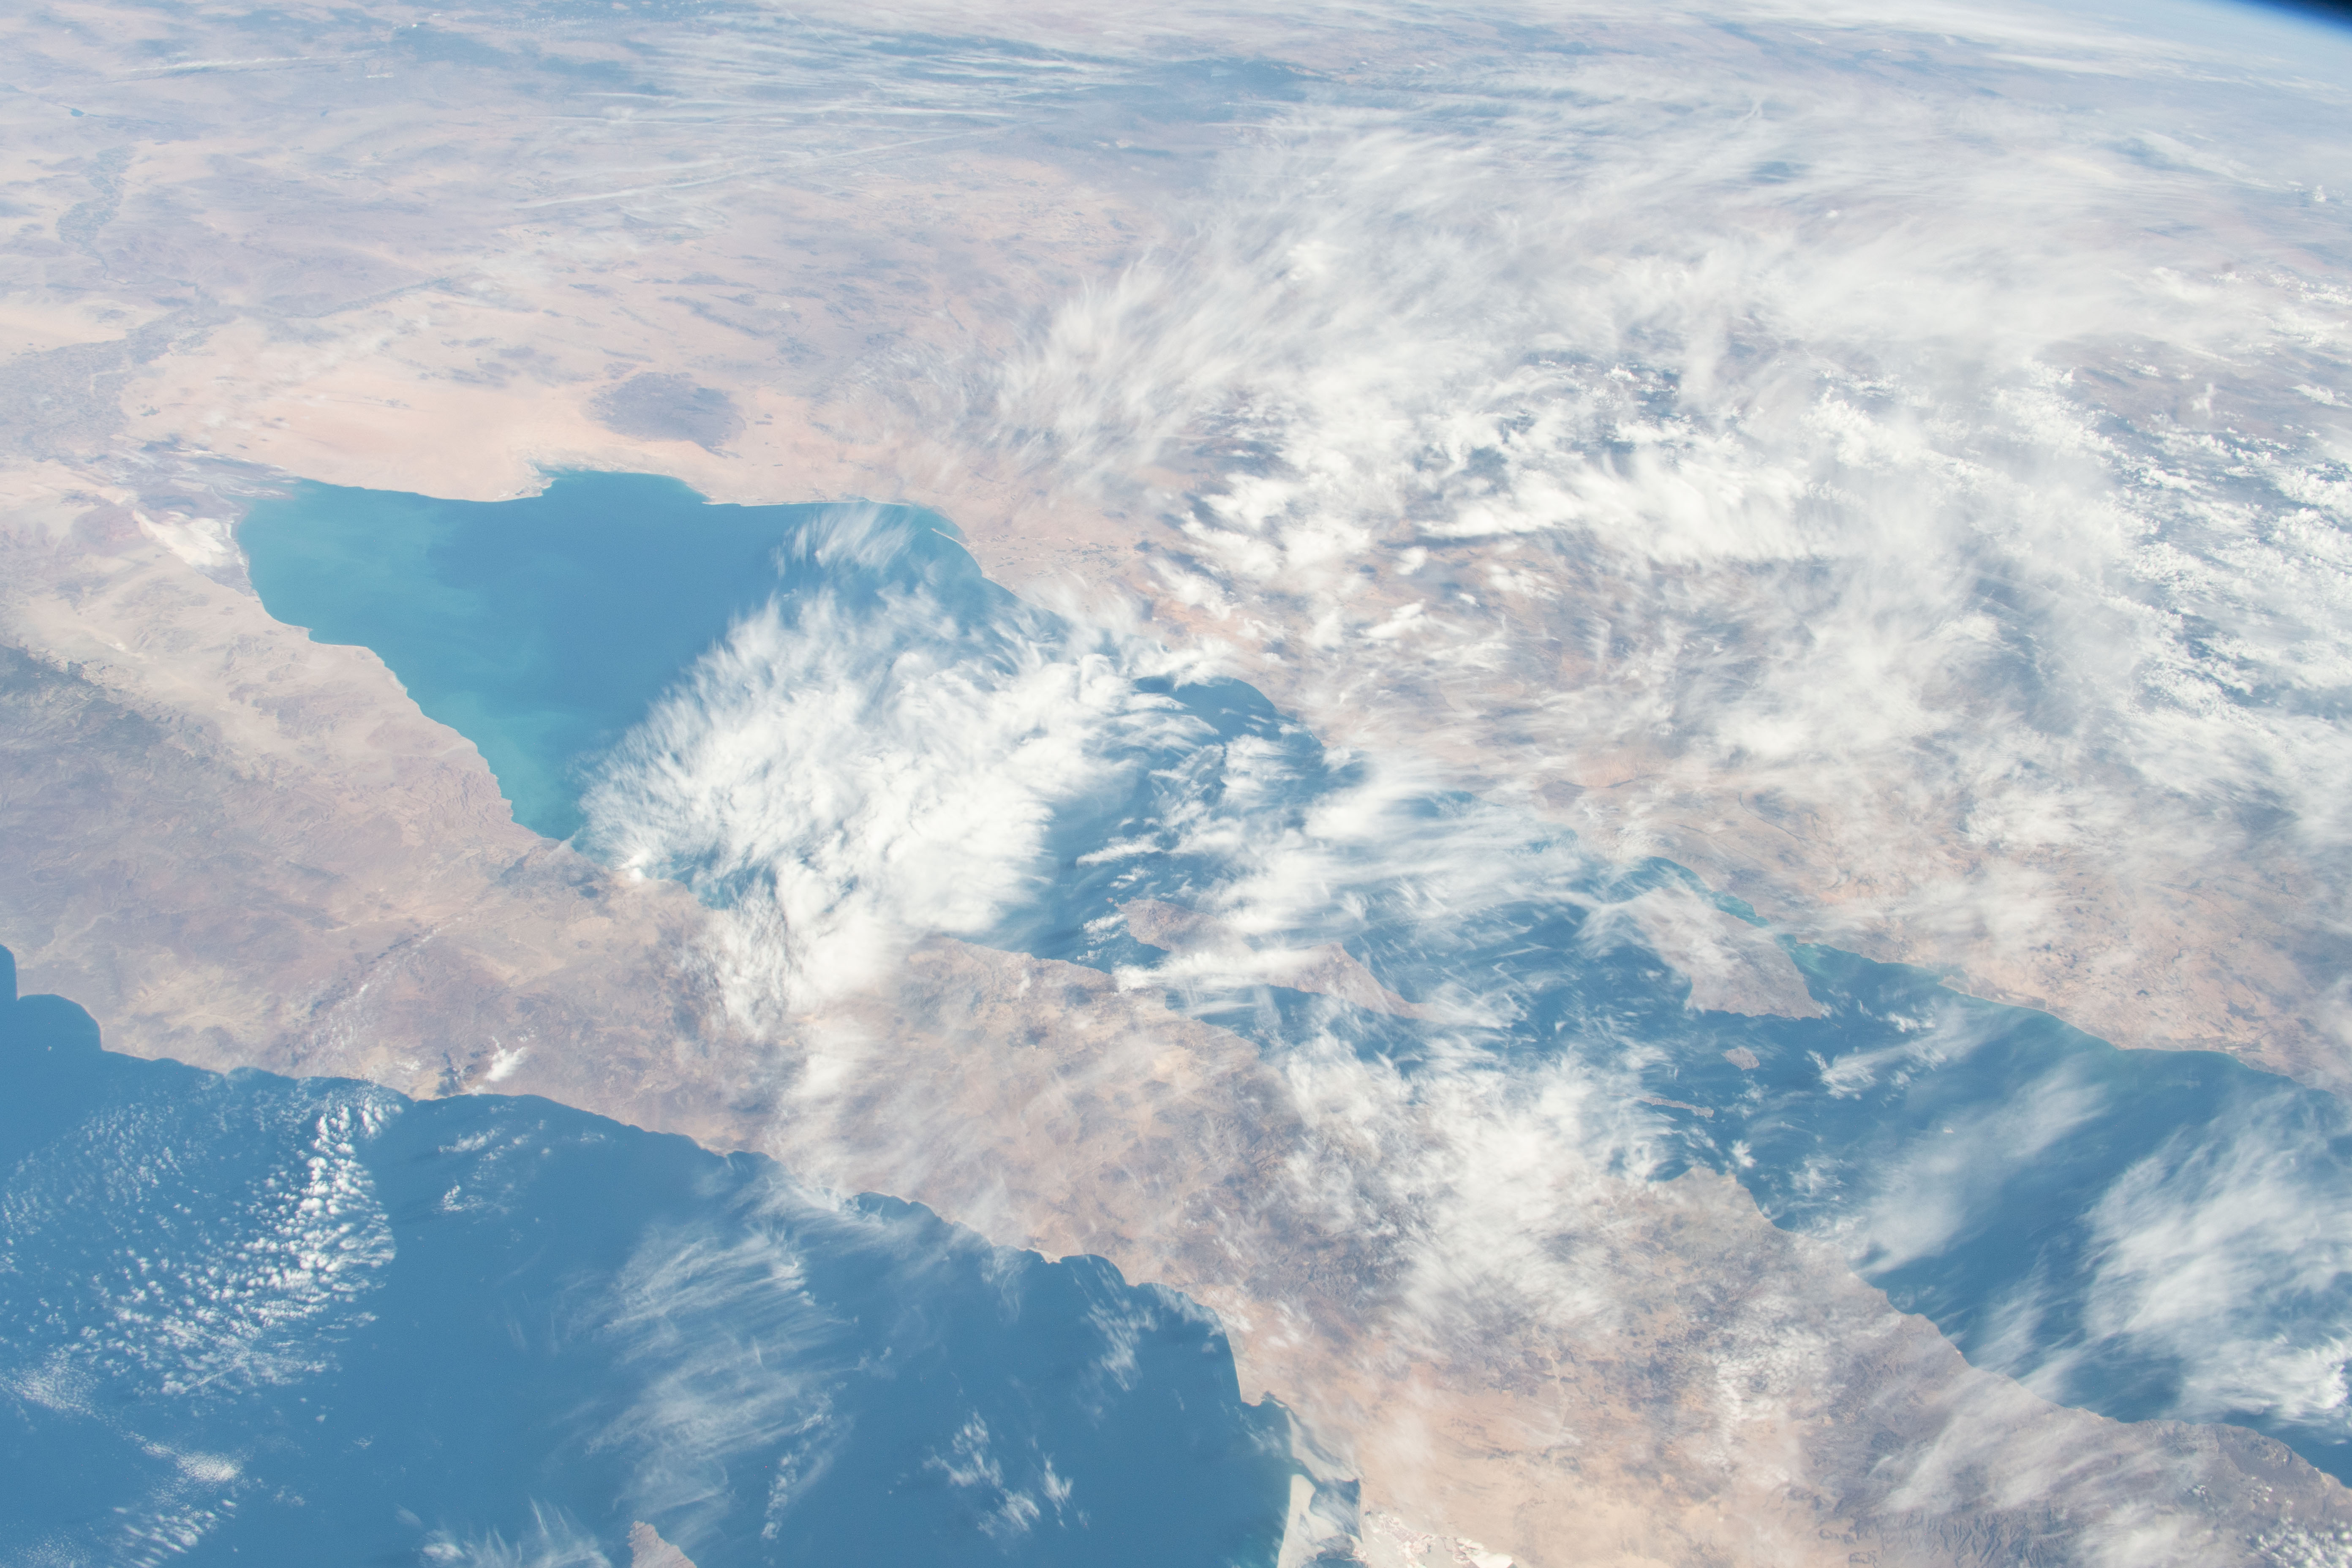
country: MEXICO
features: BAJA CALIFORNIA SUR, GULF OF CALIFORNIA, WAGNER BASIN
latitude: 30.0
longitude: -113.0
